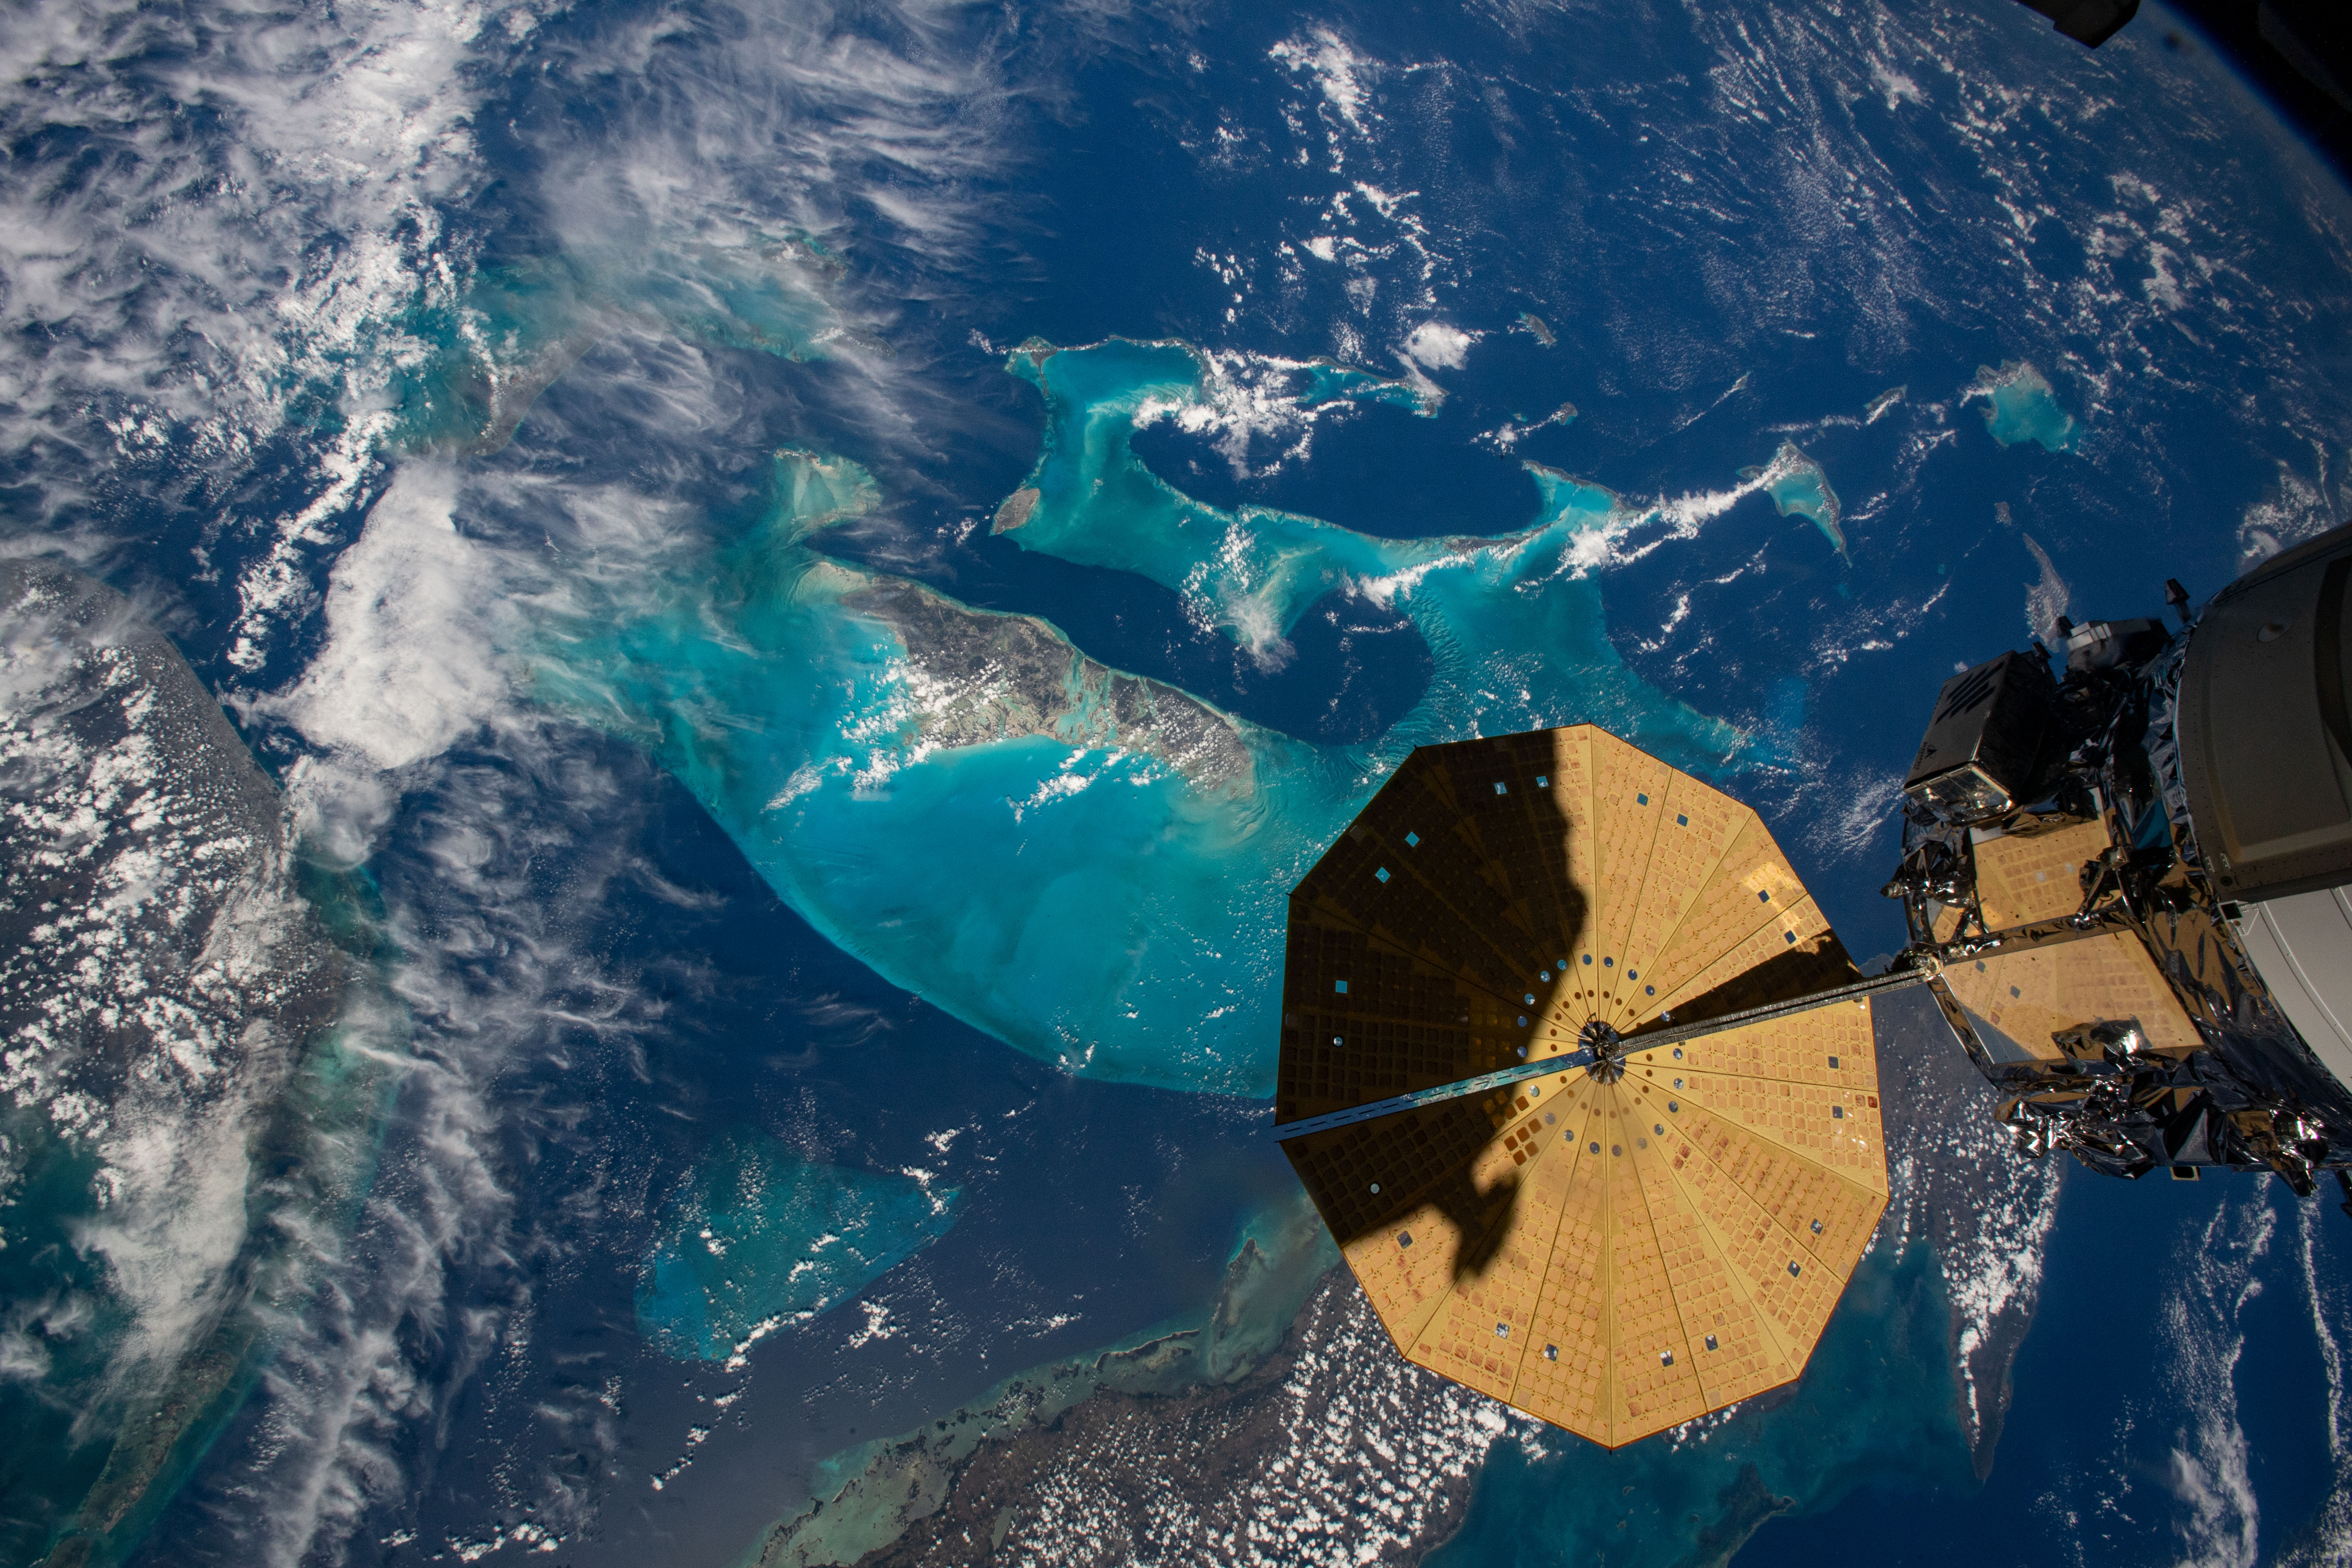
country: BAHAMAS
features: ISS, BAHAMA BANKS, STRAITS OF FLORIDA, ANDROS ISLAND, ATLANTIC OCEAN, TURKS AND CAICOS ISLANDS
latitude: 23.5
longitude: -77.0
